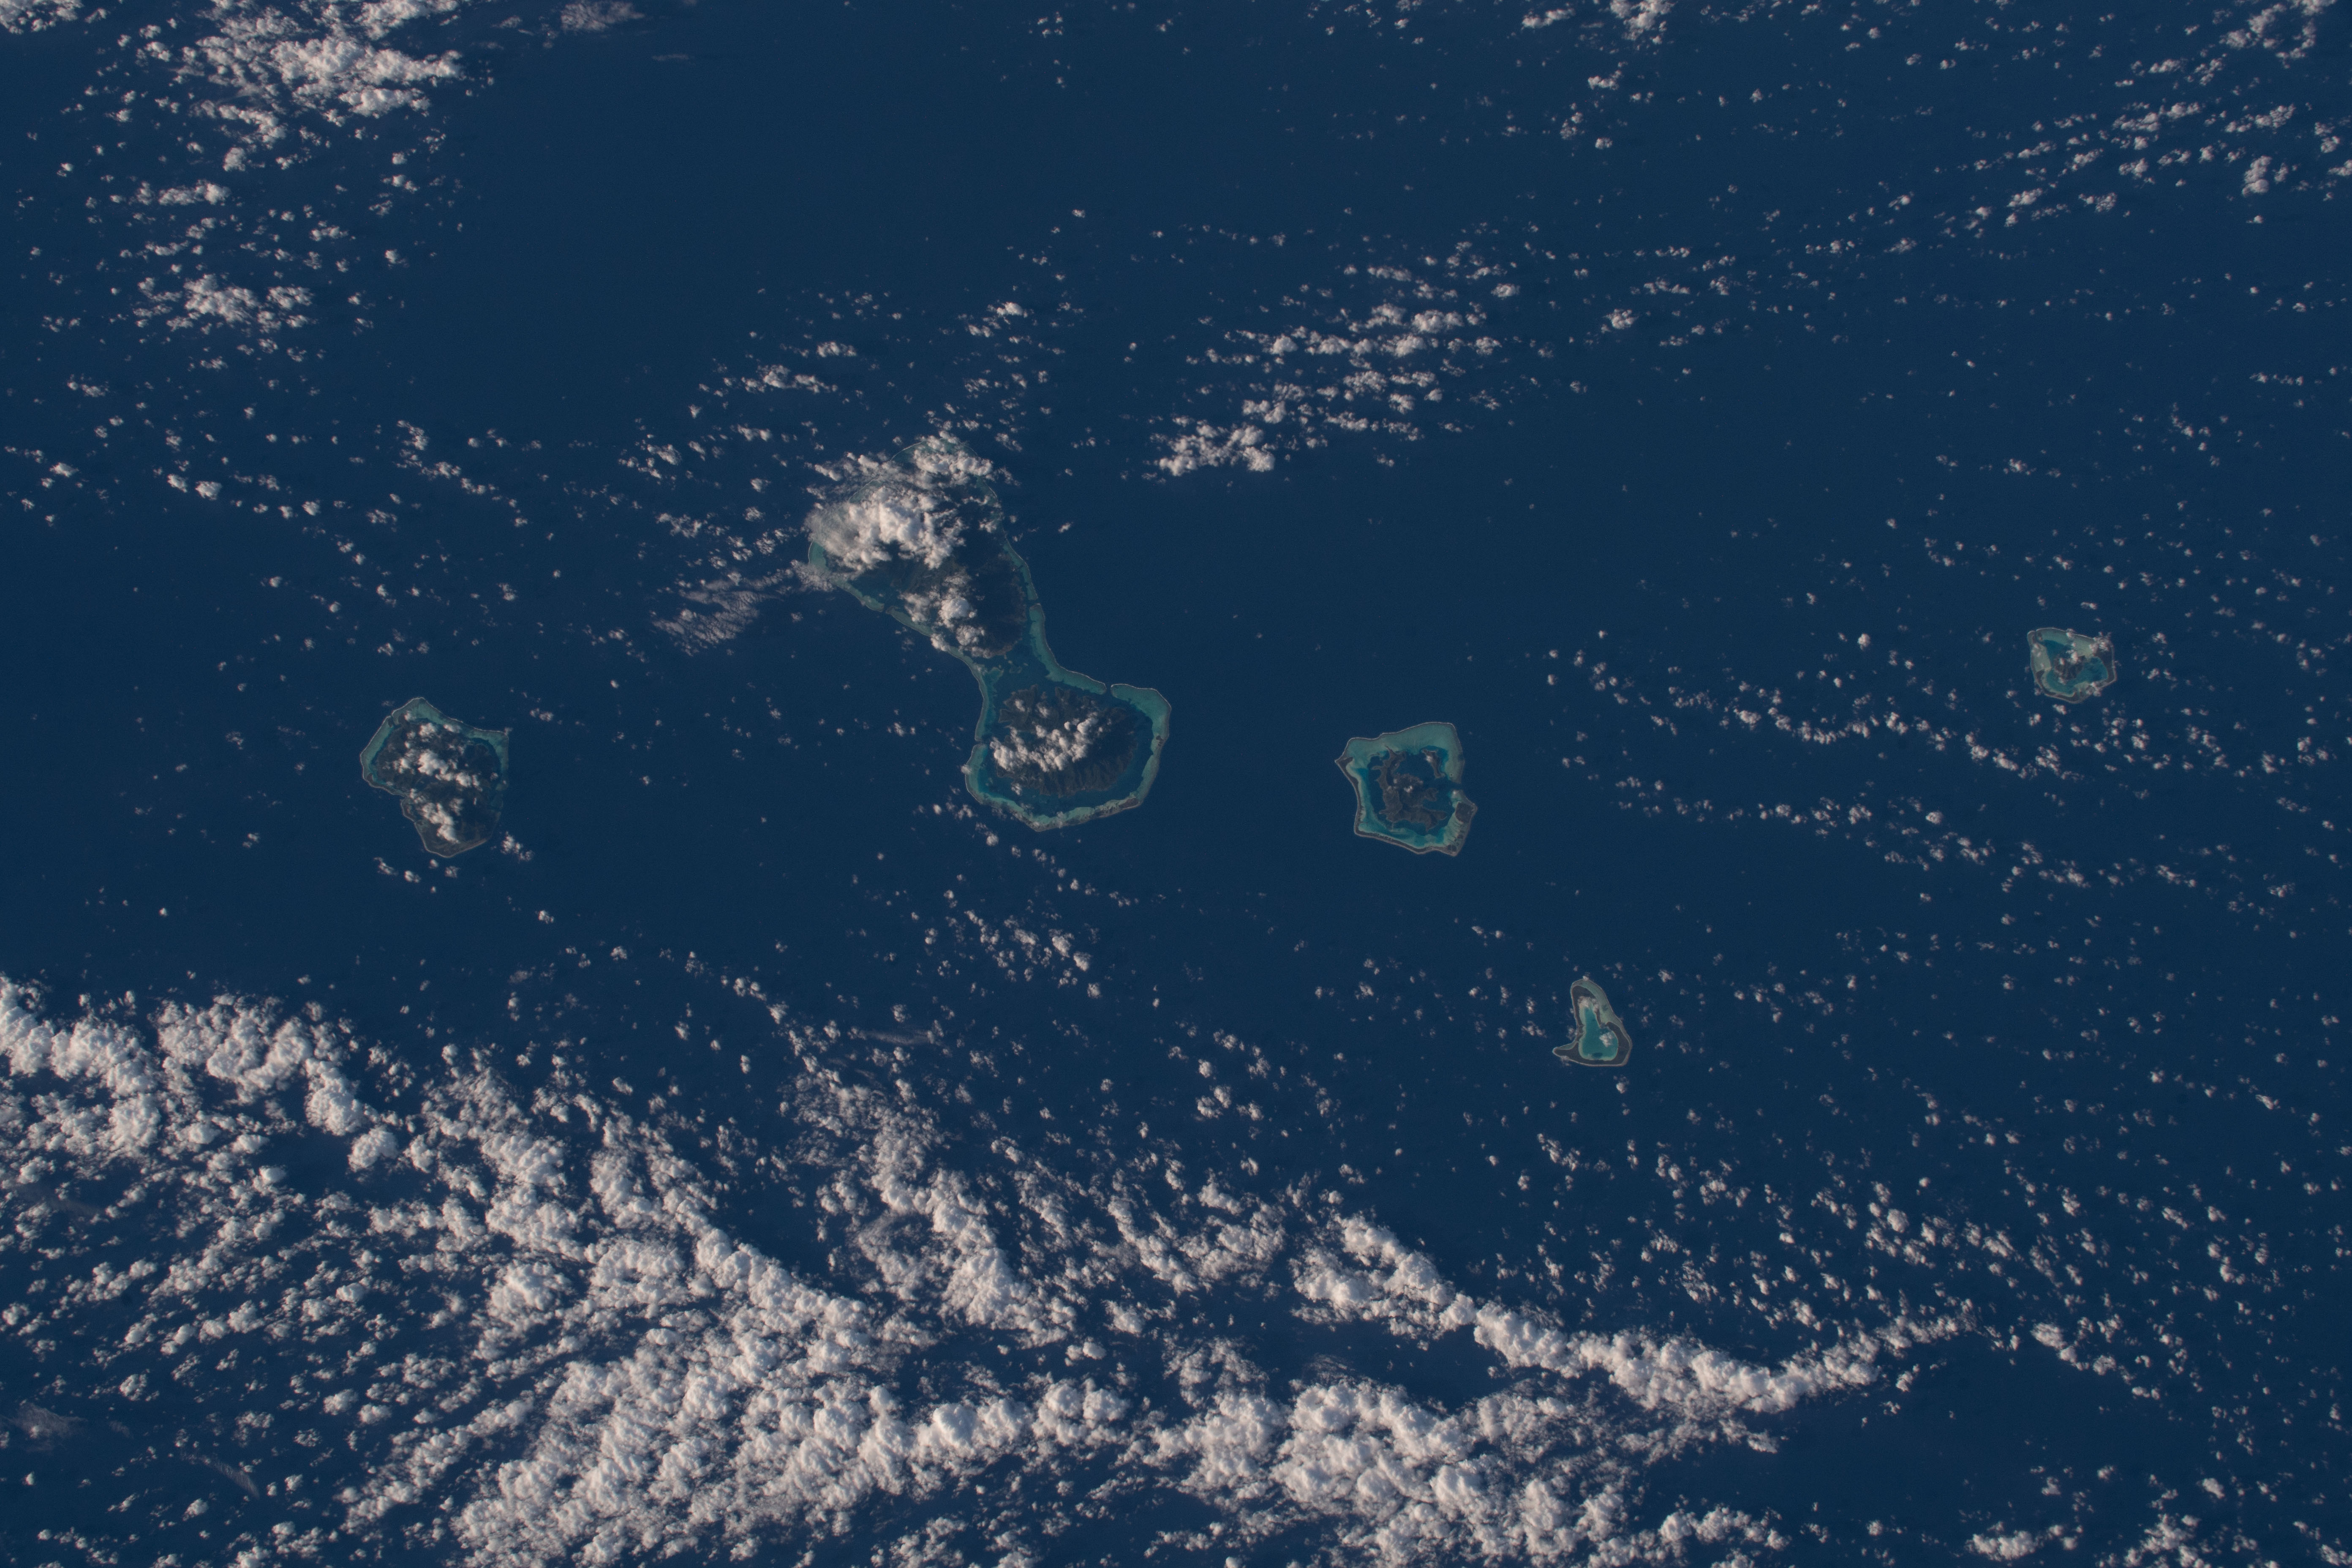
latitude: -16.6
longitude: -151.6
